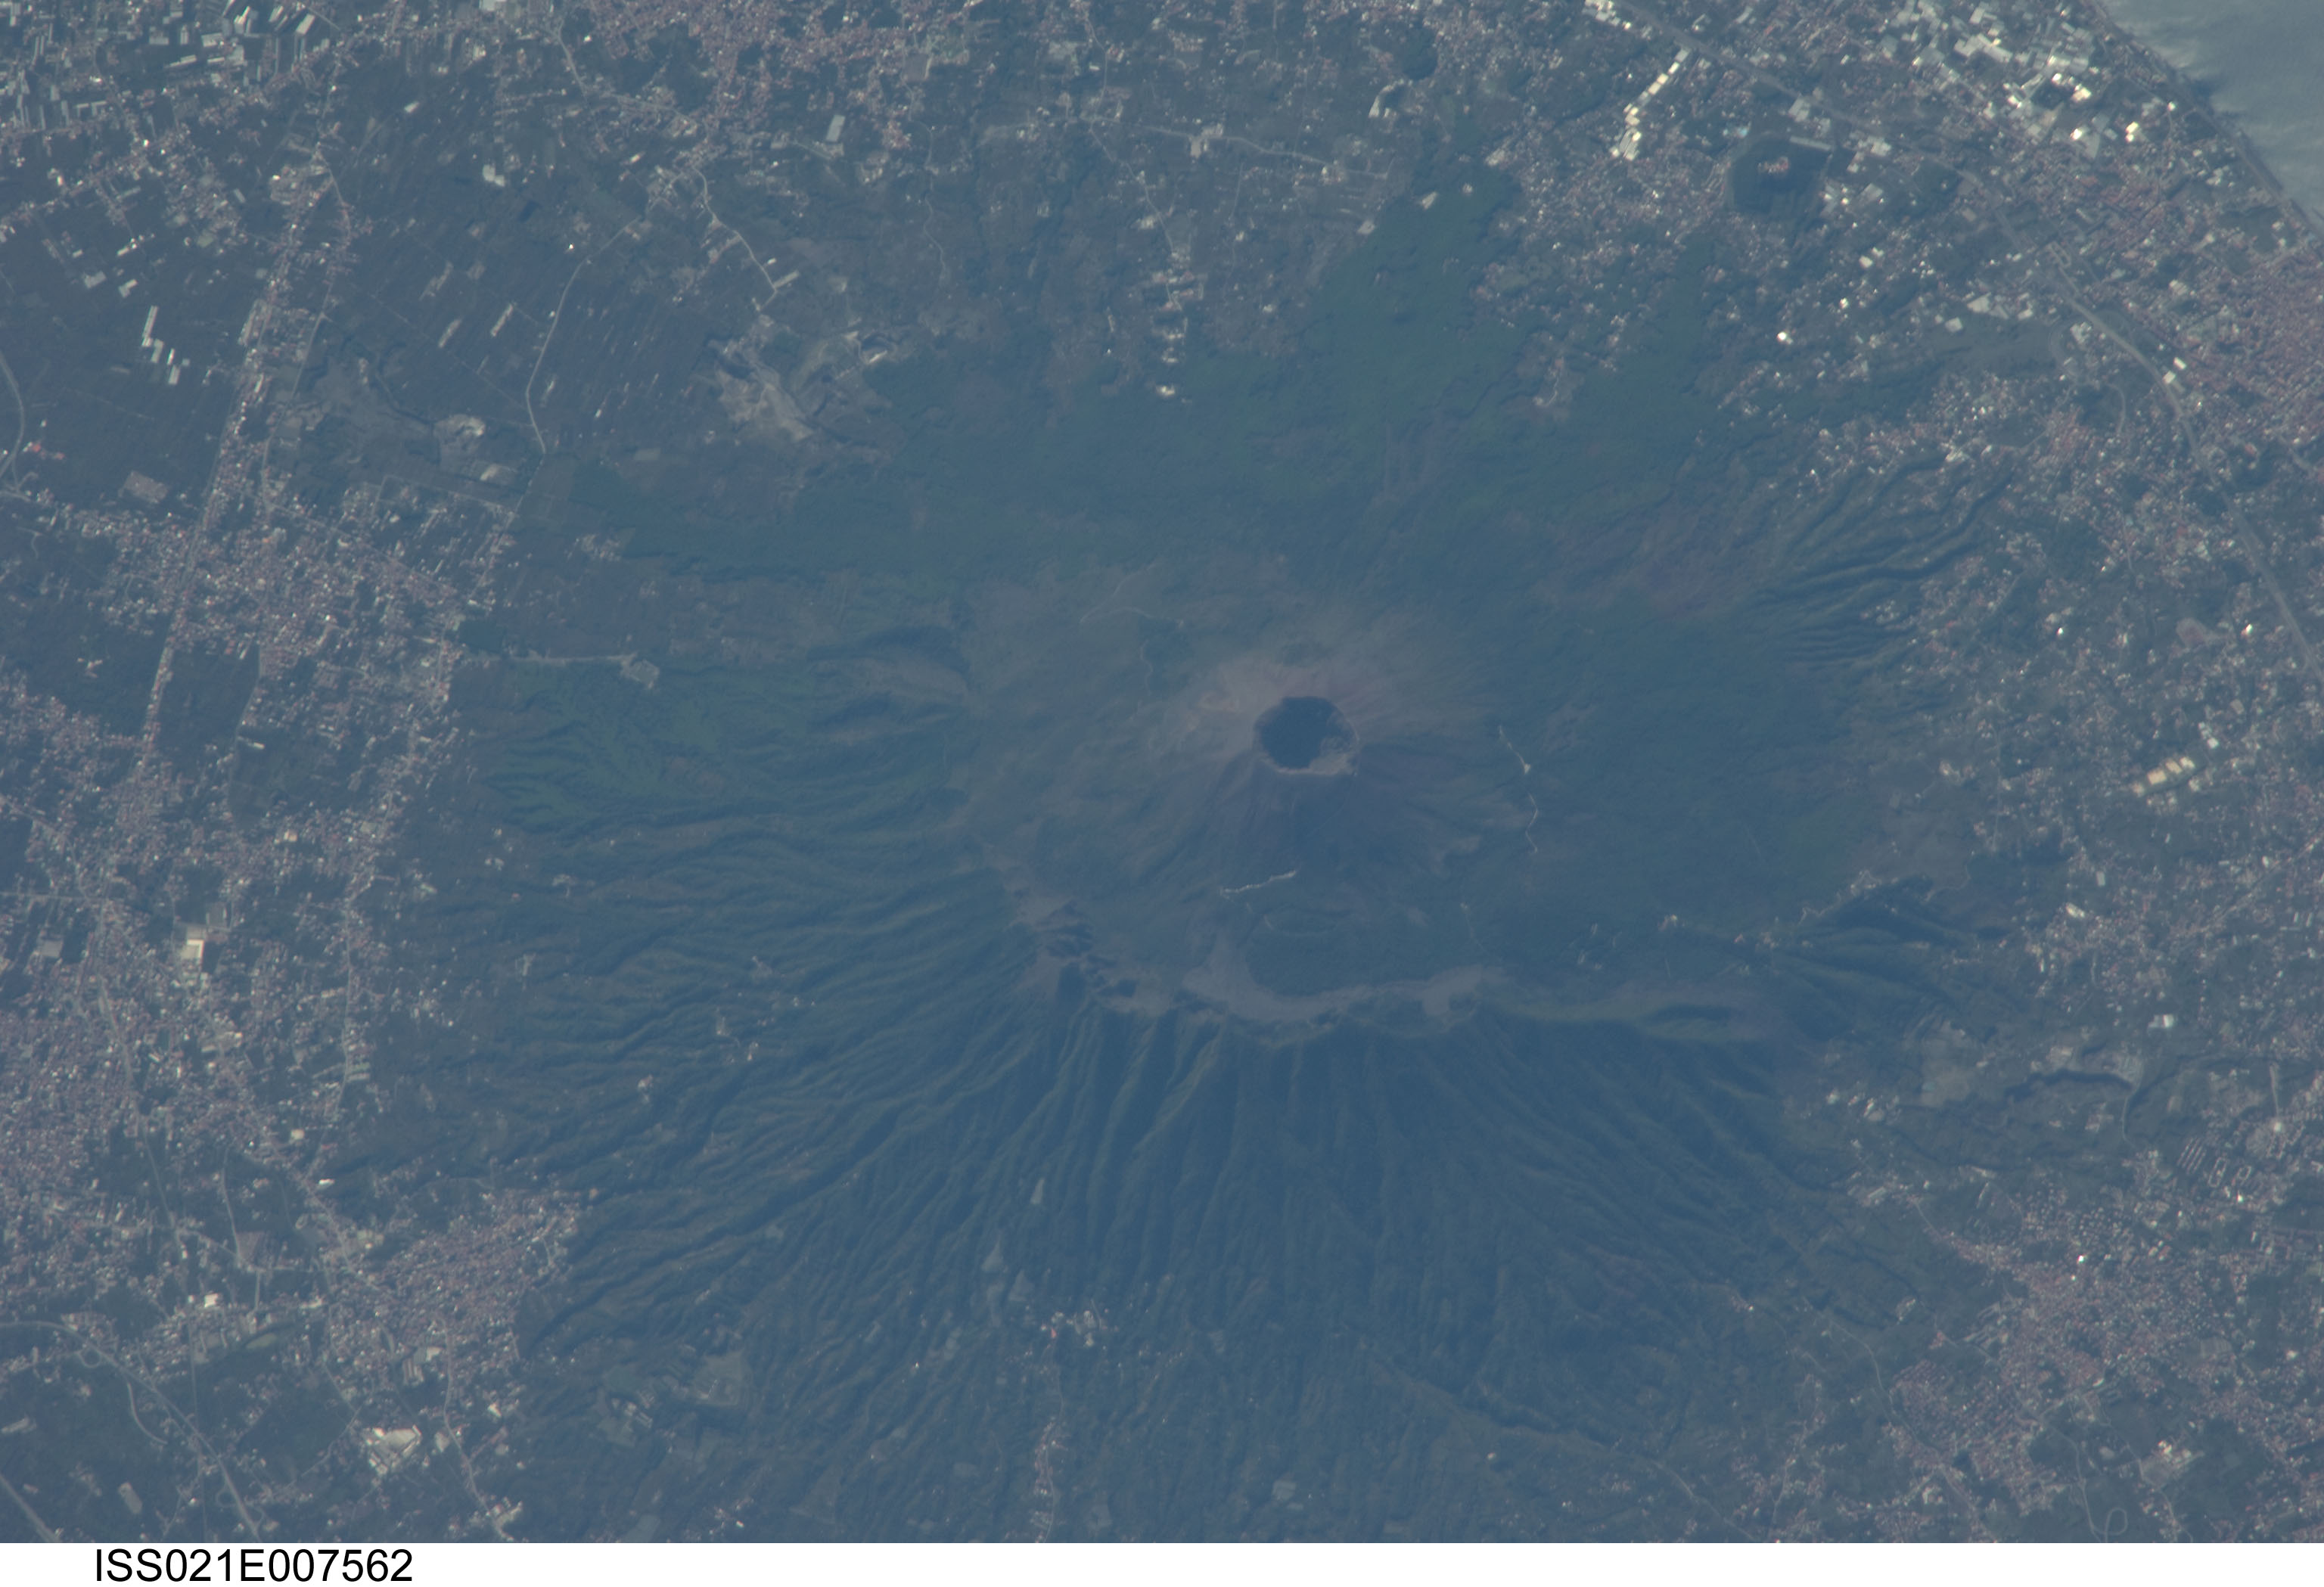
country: ITALY
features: MT VESUVIUS,VOLCANO
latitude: 40.8
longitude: 14.4
